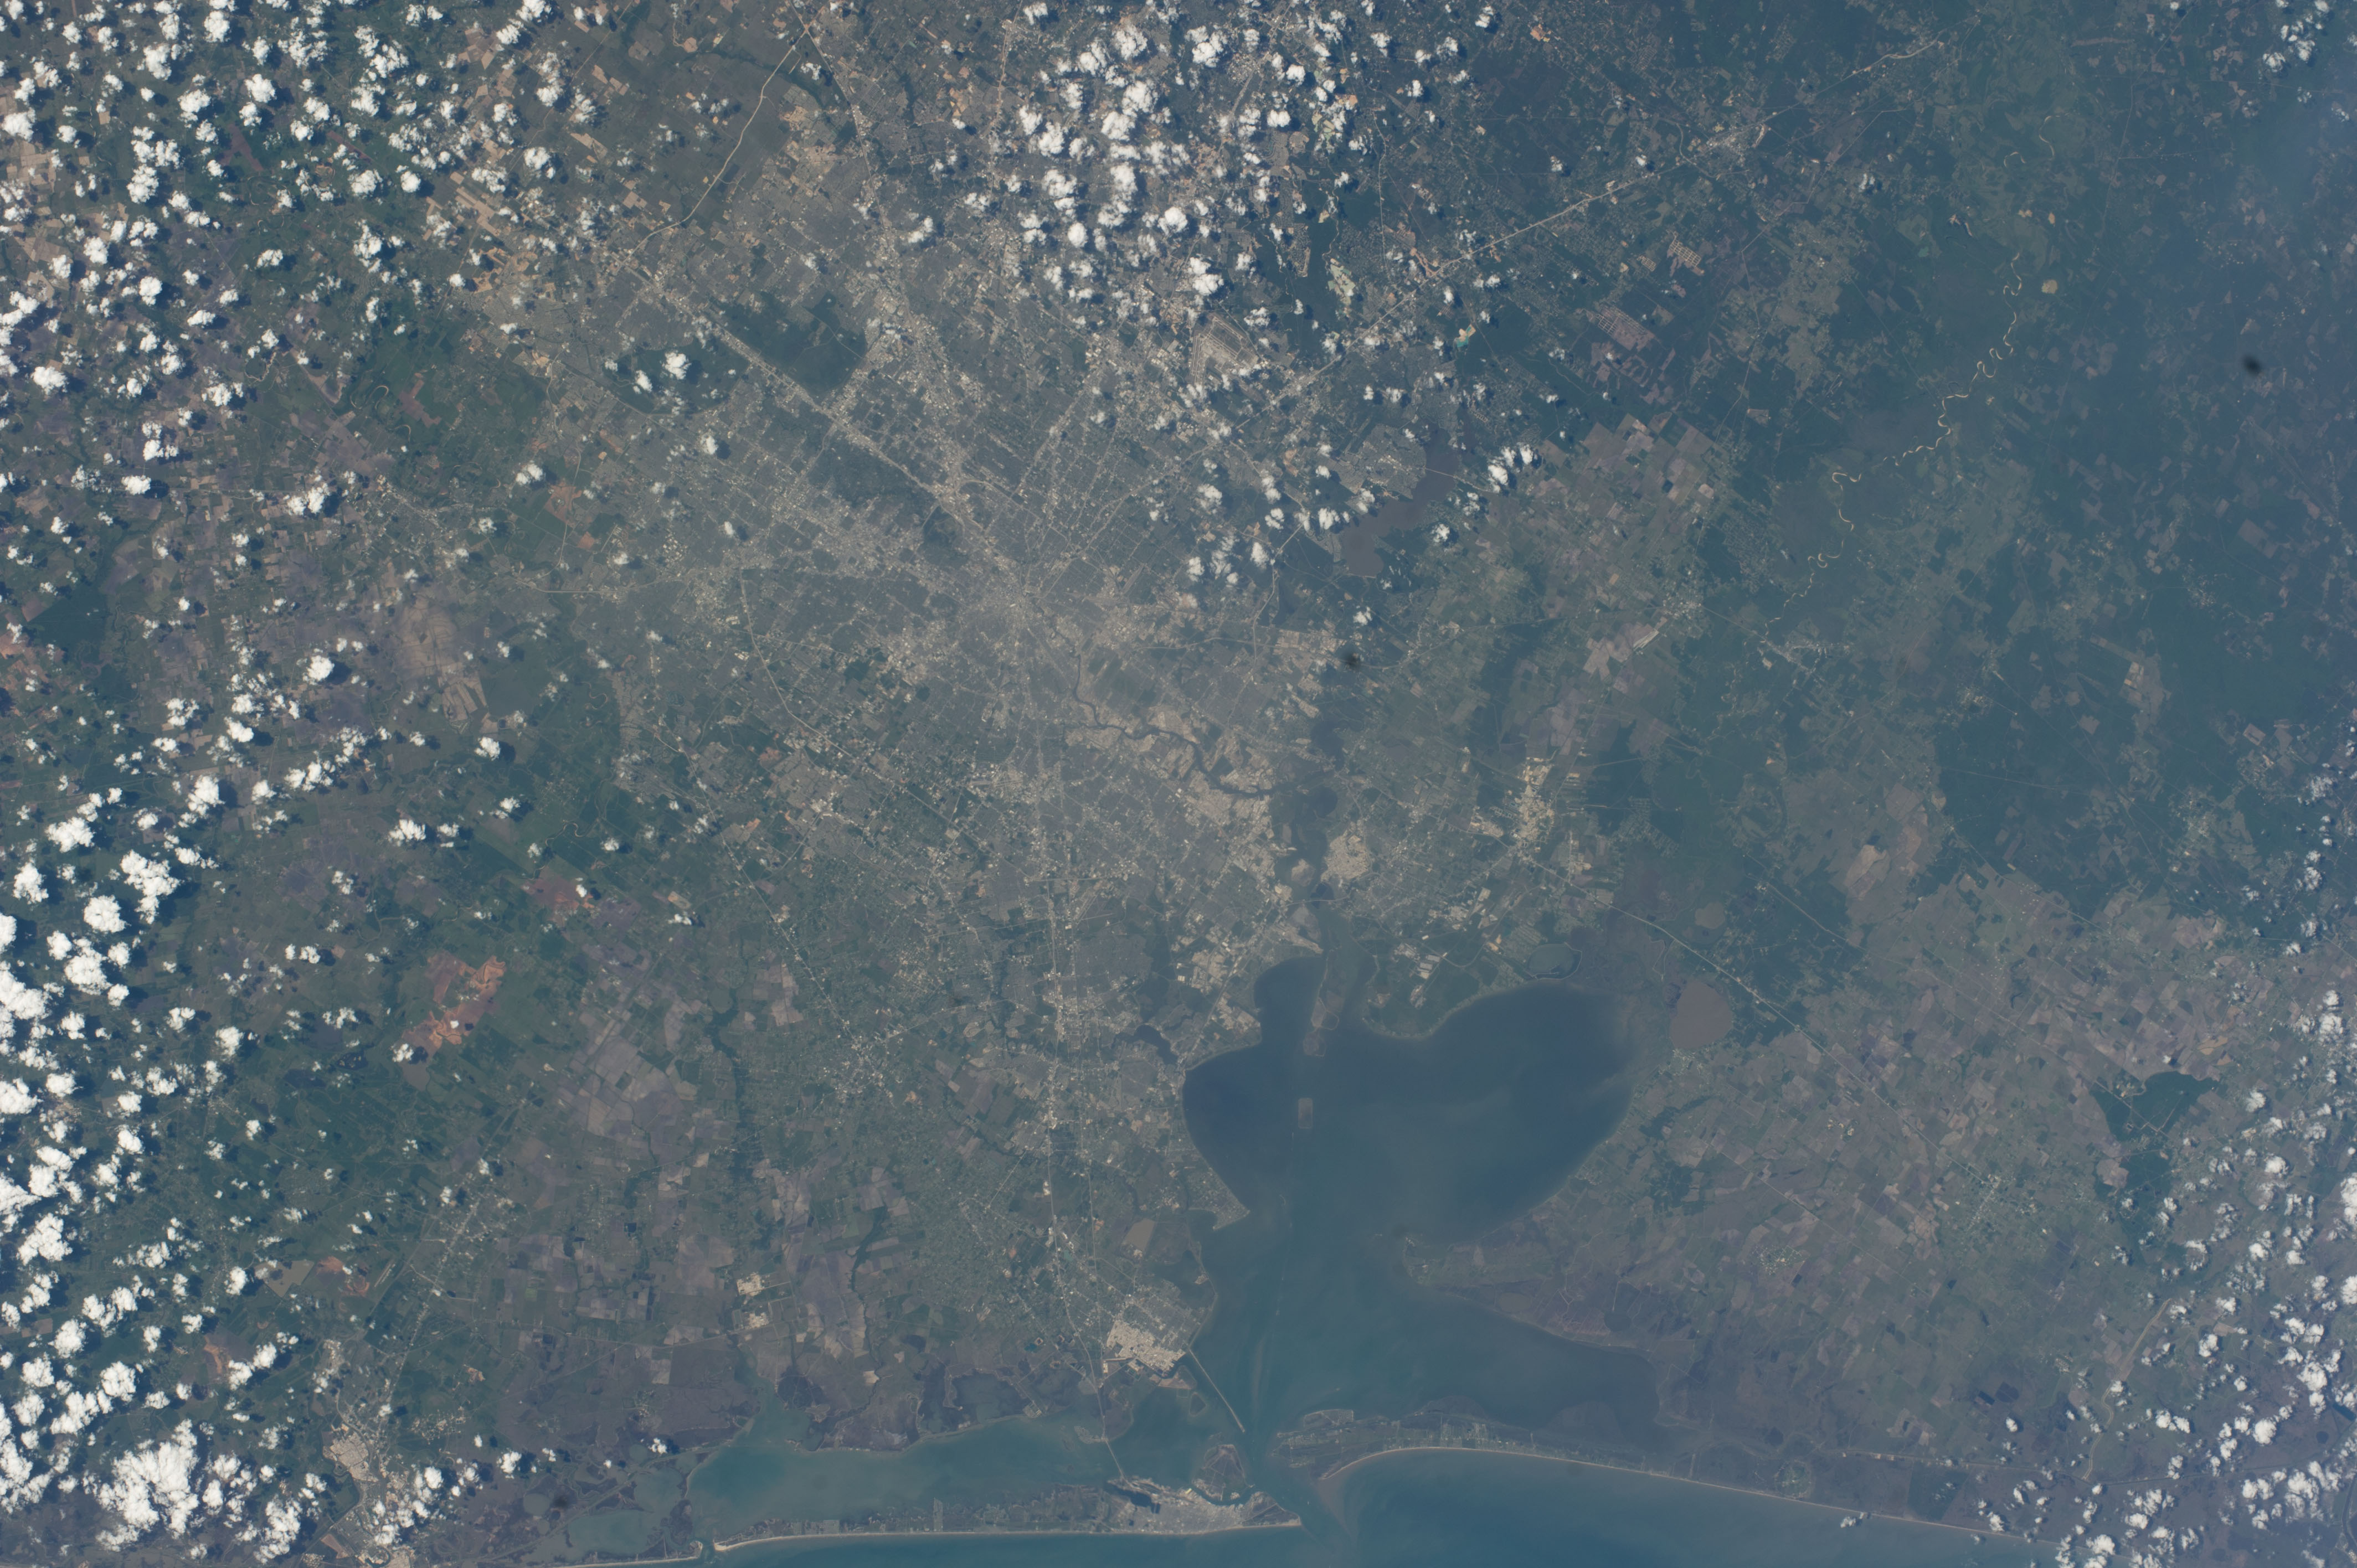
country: USA-TEXAS
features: HOUSTON, TRINITY BAY, GULF OF MEXICO, GALVESTON BAY, GALVESTON, TEXAS CITY, GALVESTON ISLAND
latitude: 29.7
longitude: -95.2
